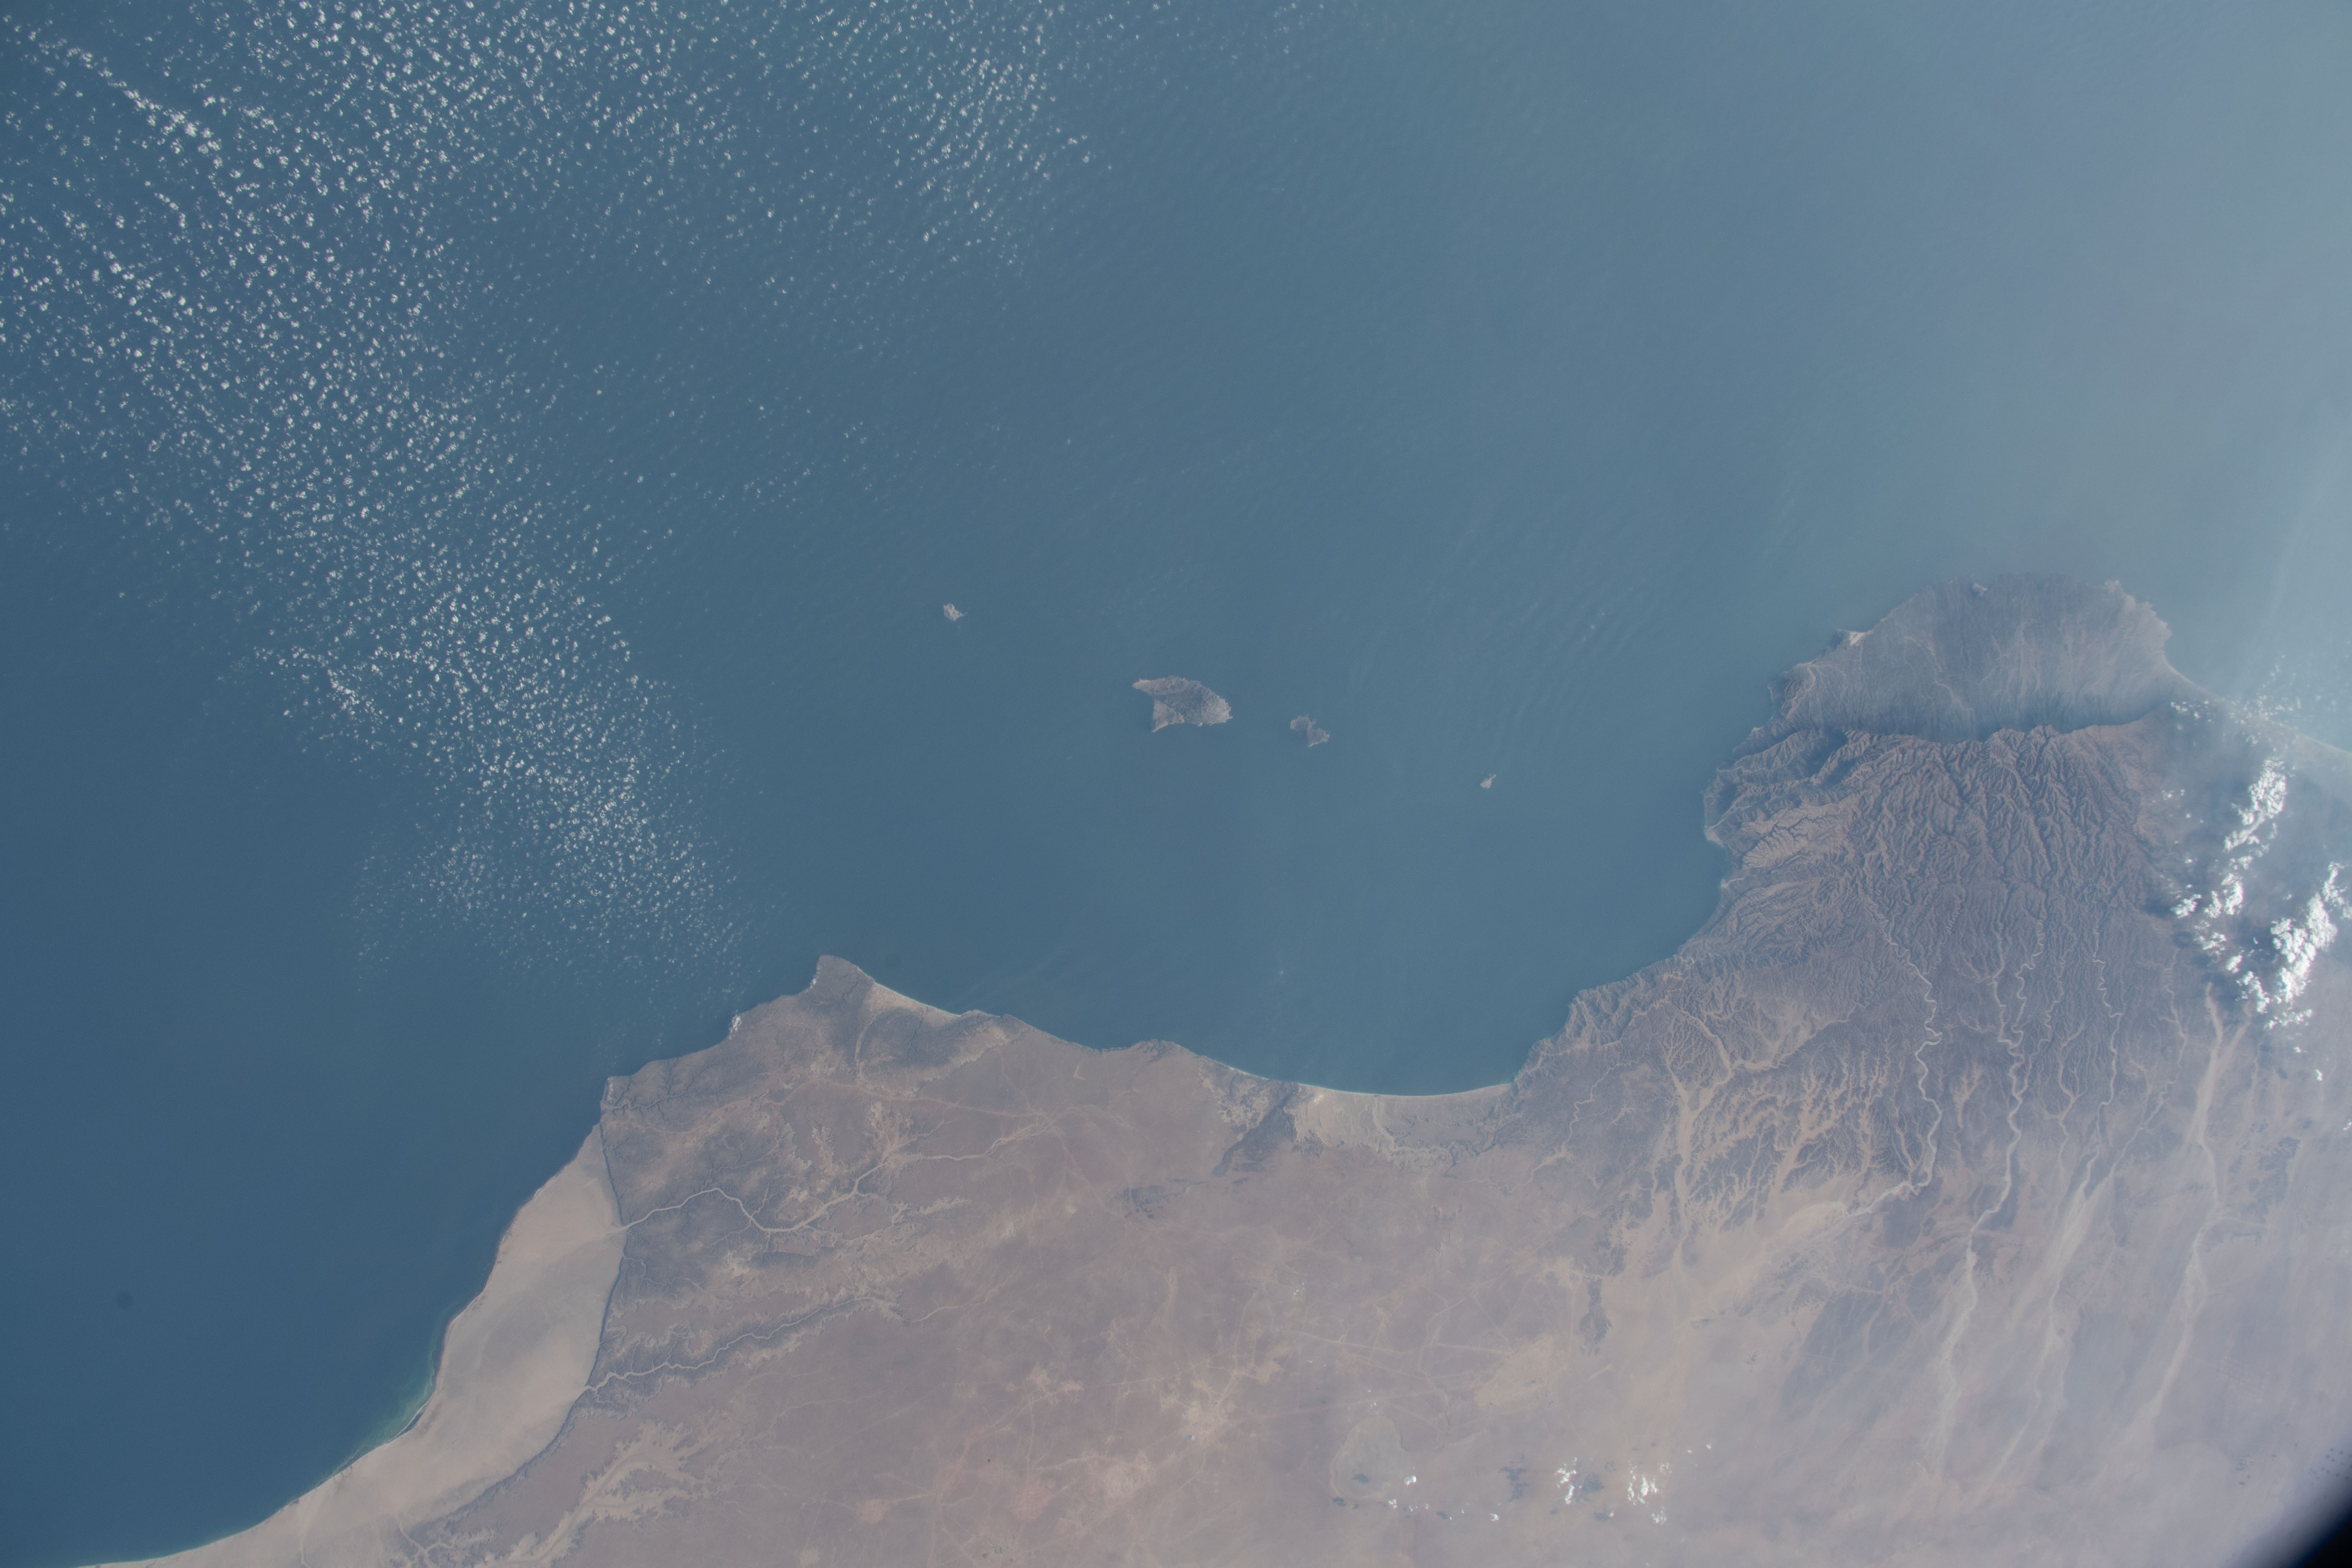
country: OMAN
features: AL-HALLANIYAH
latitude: 17.5
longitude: 56.0
